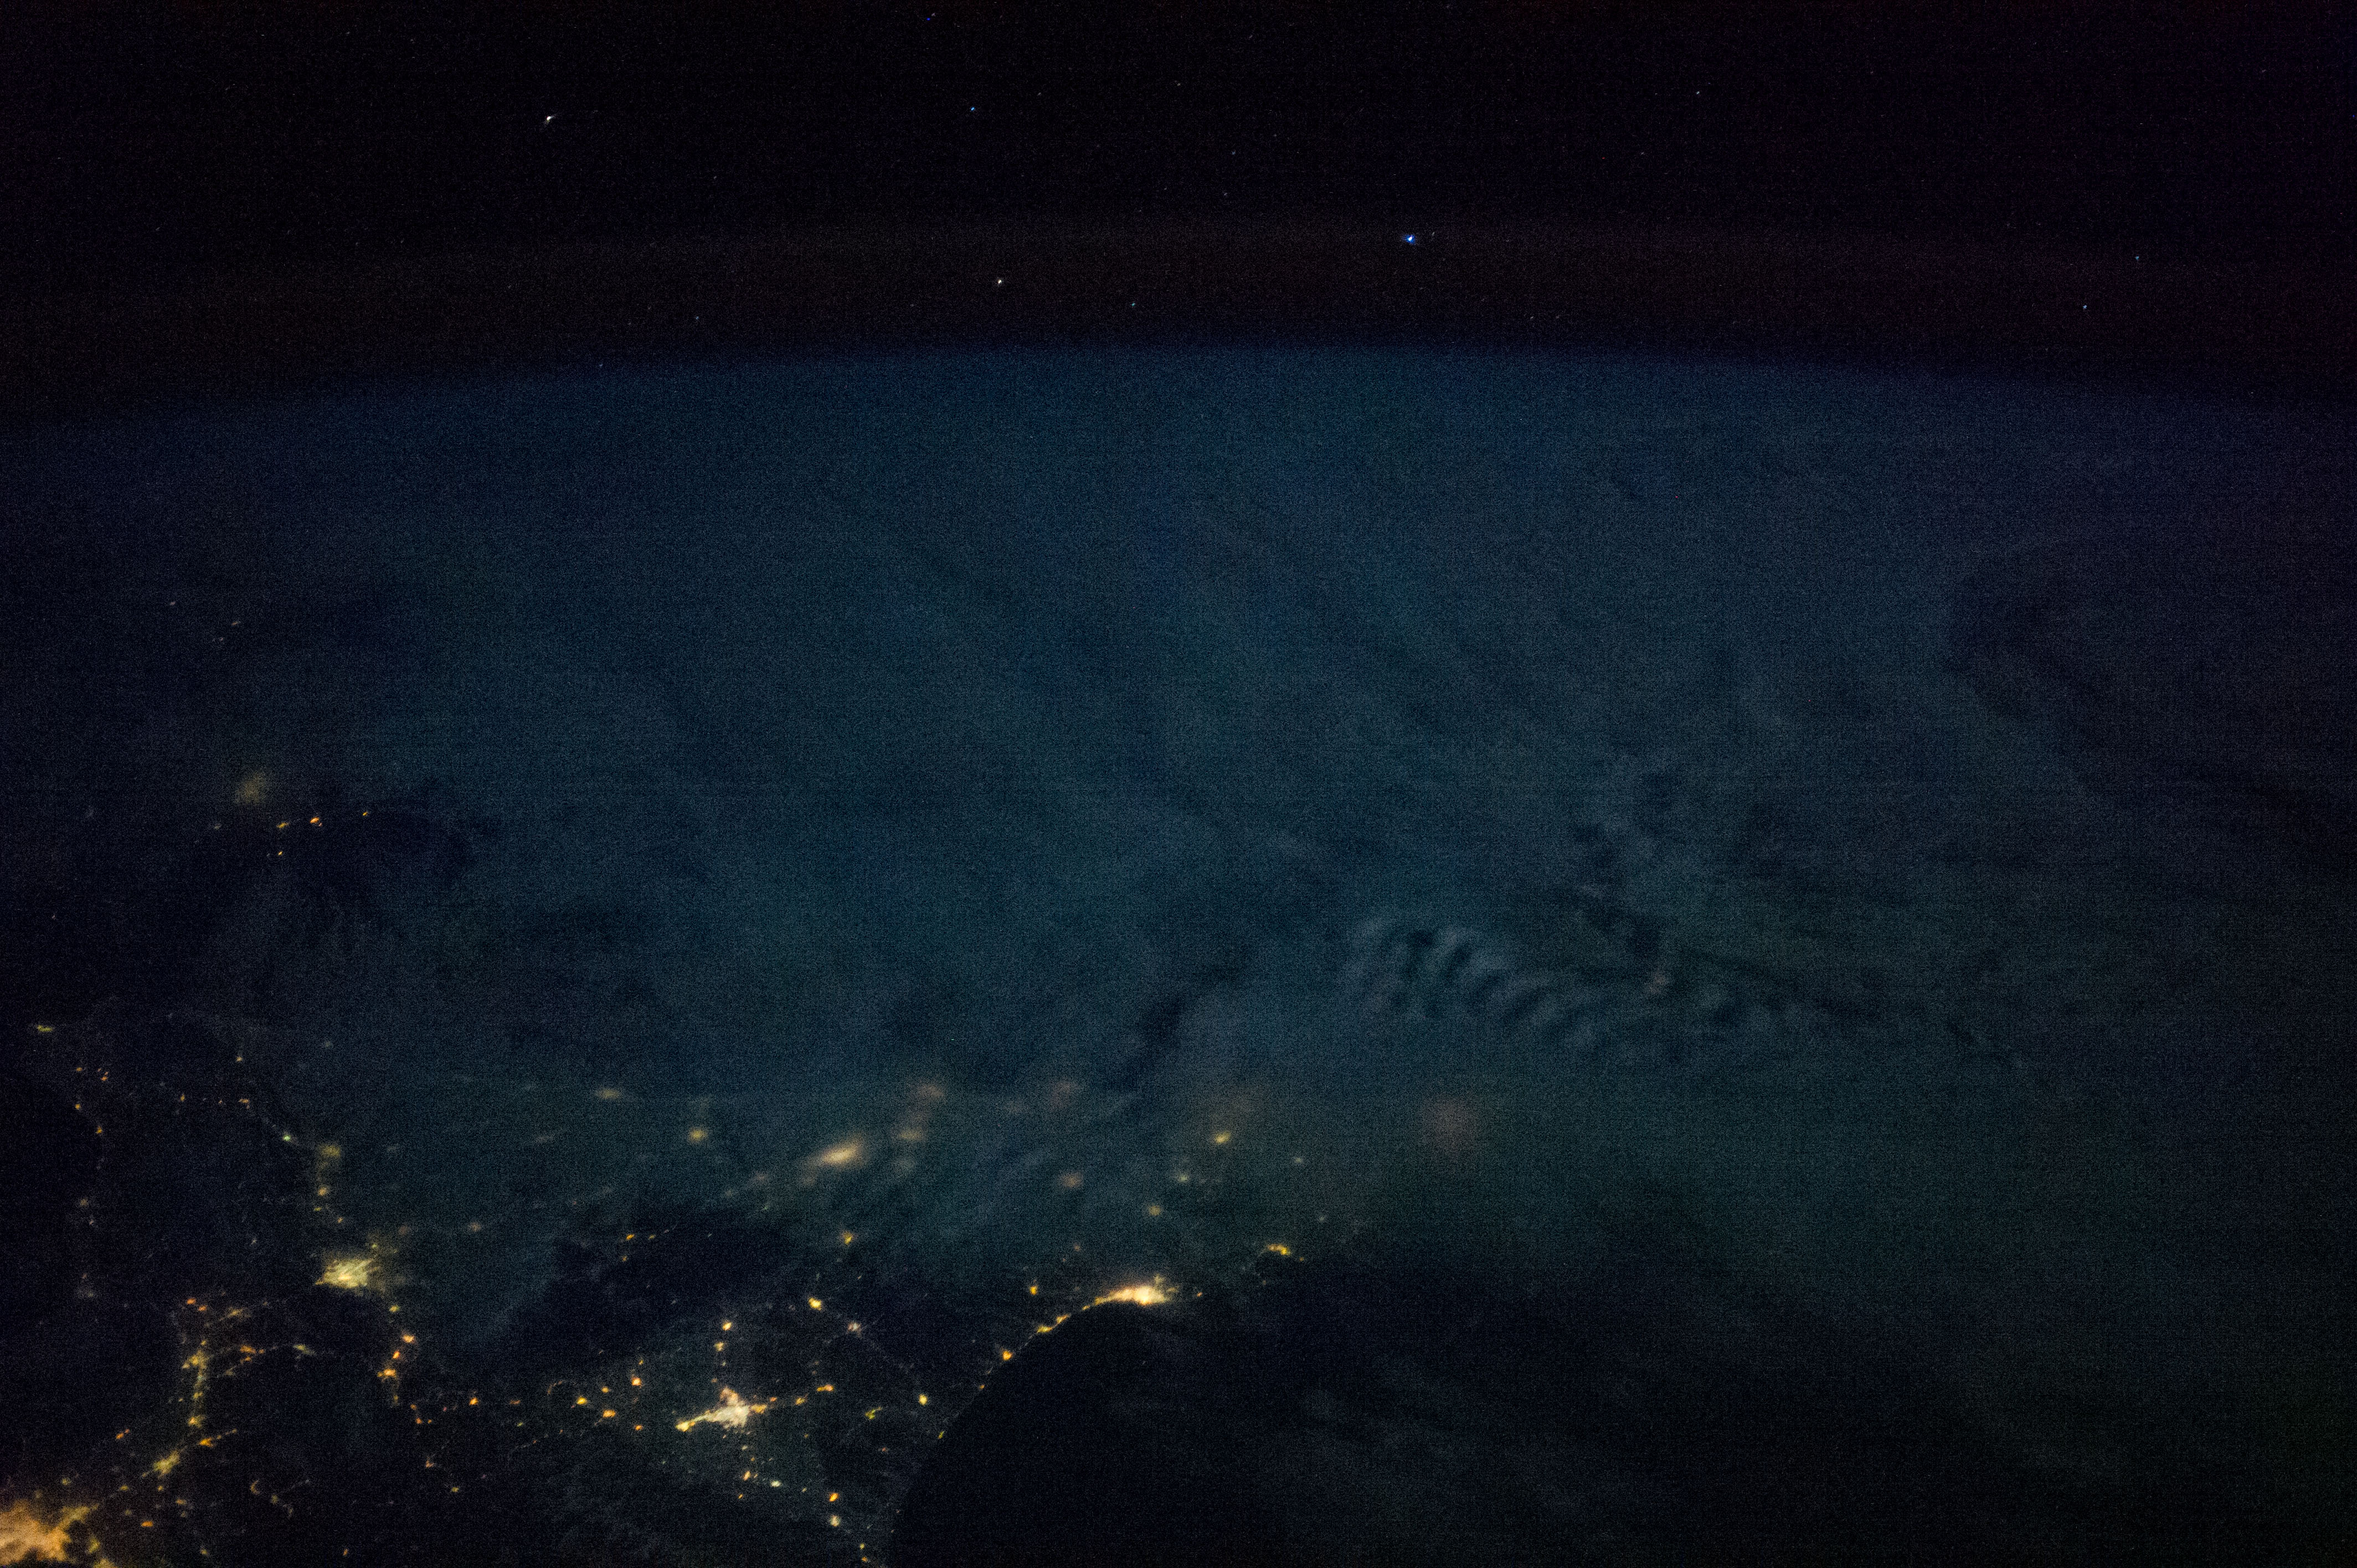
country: JAPAN
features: SEA OF OKHOTSK, HOKKAIDO, ATMOSPHERIC LIMB
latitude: 44.7
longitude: 145.4
